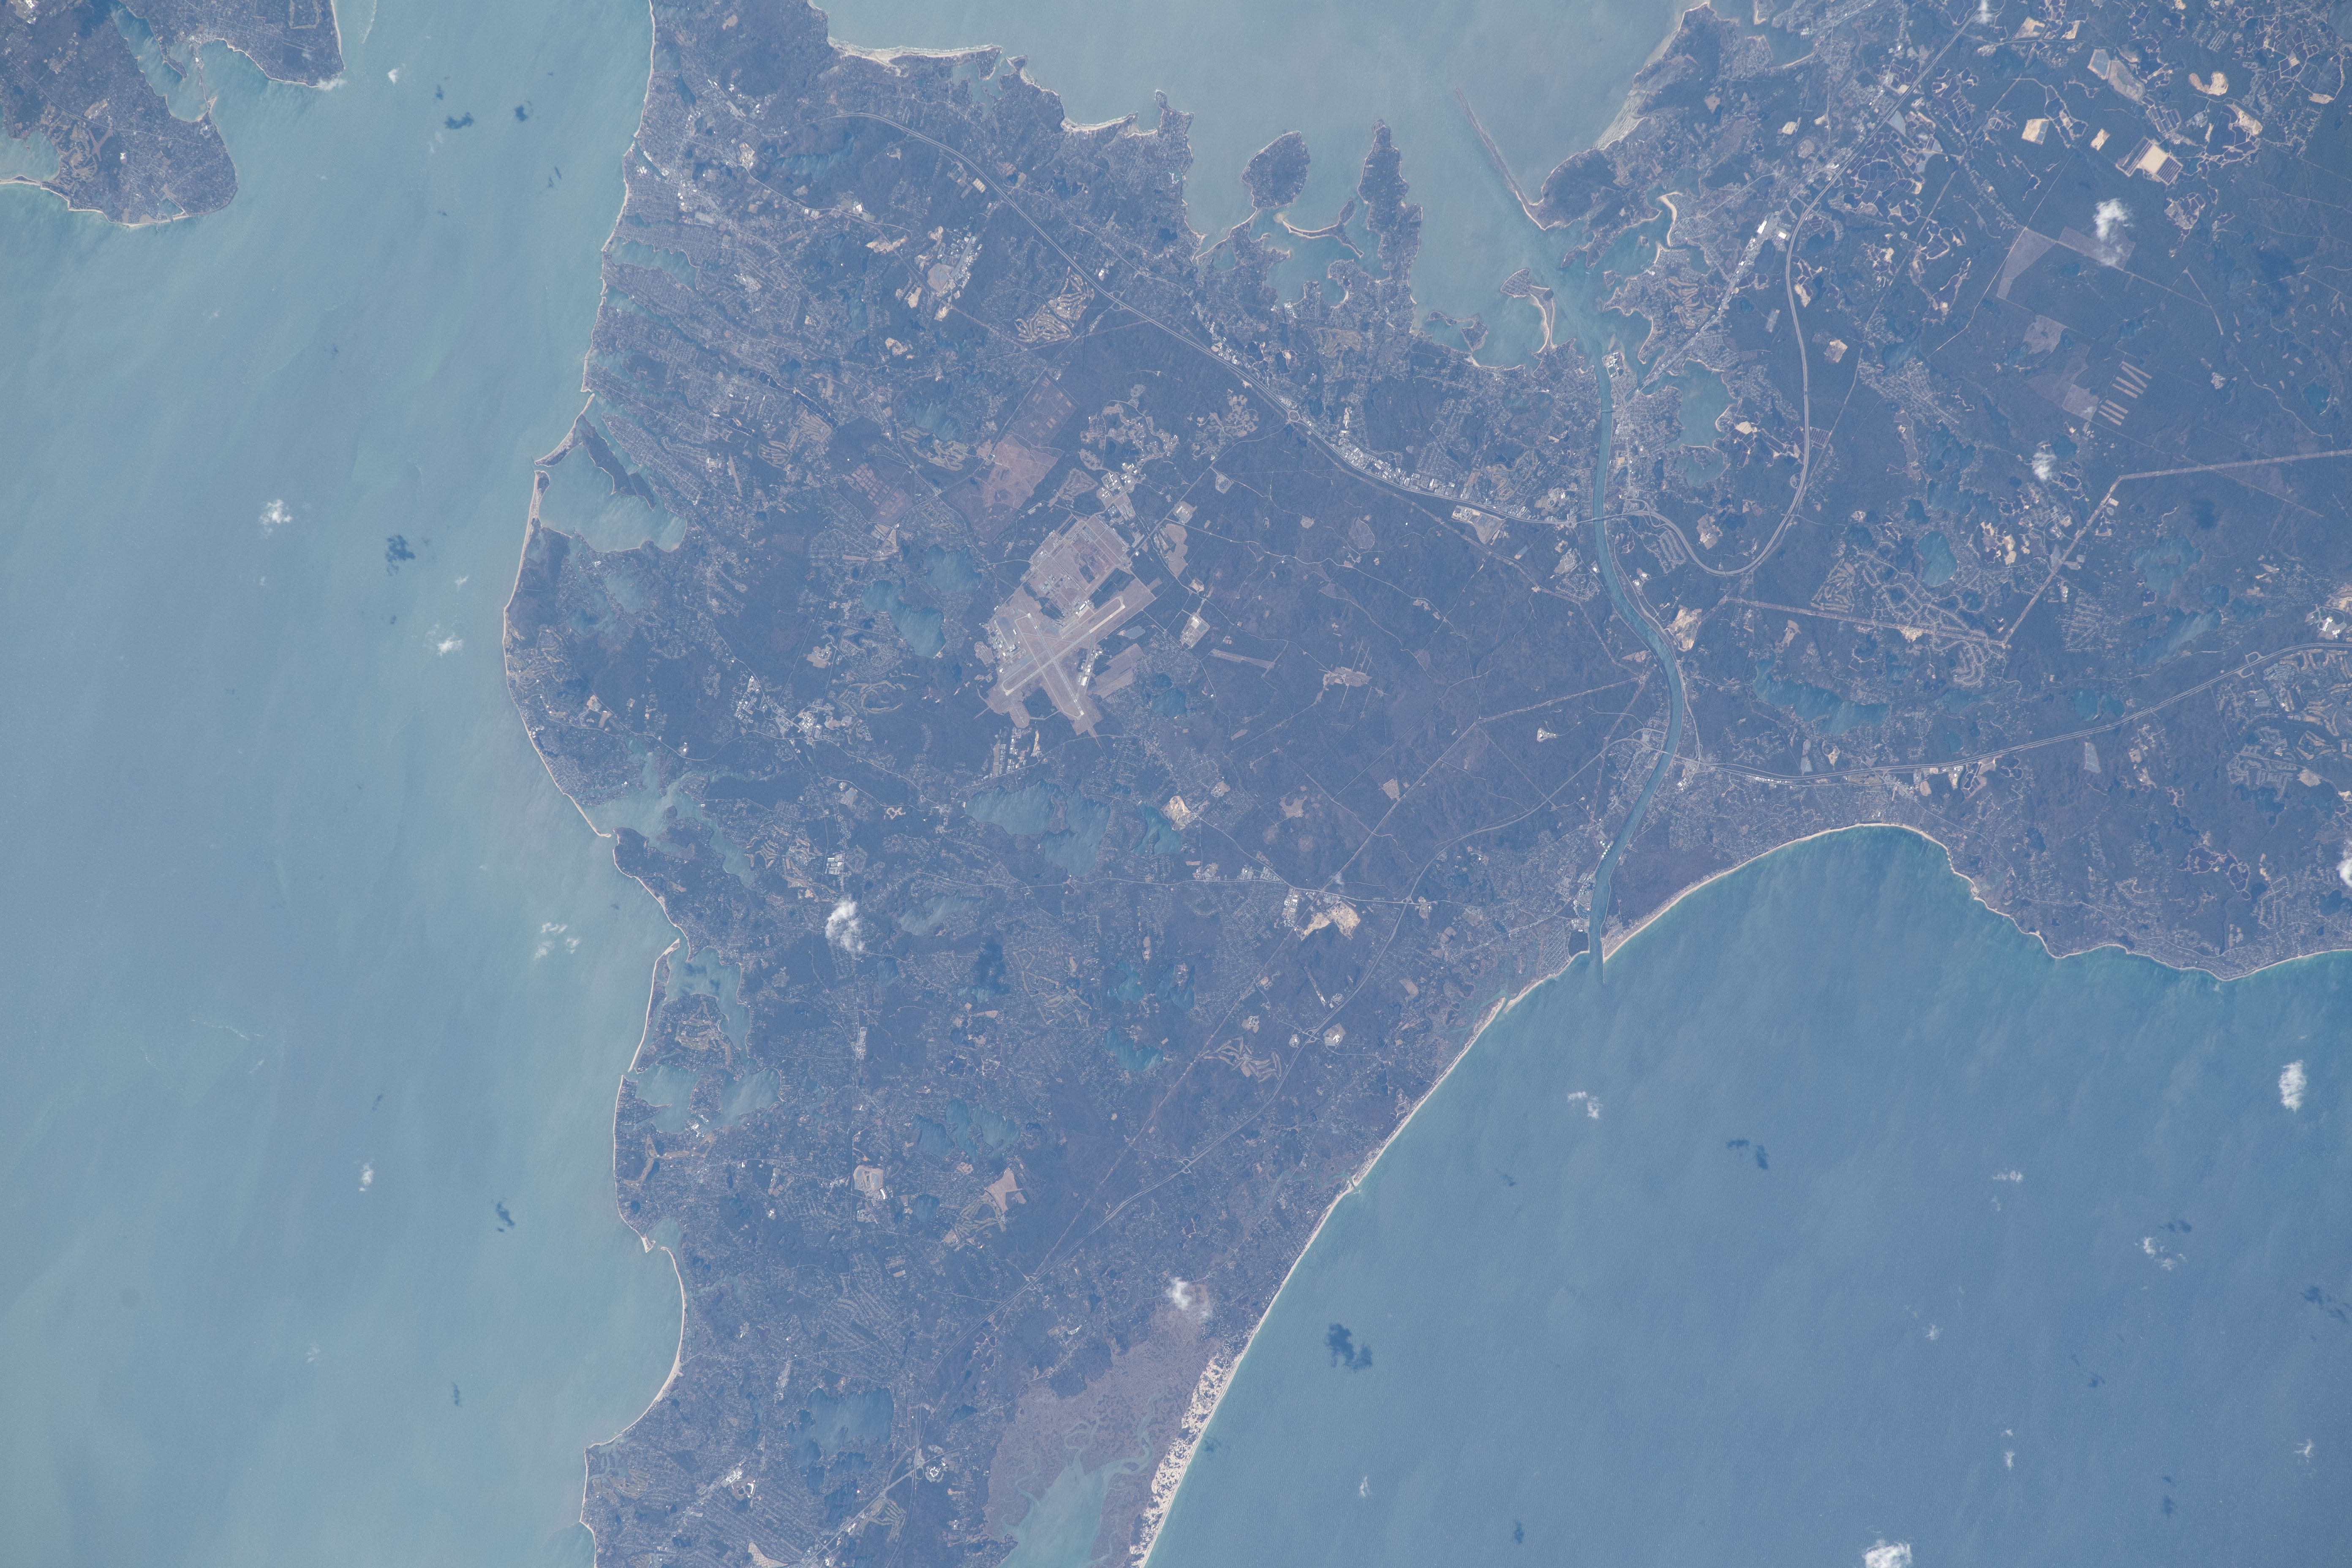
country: USA-MASSACHUSETTS
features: CAPE COD BAY, BUZZARDS BAY, OTIS AIR NATIONAL GUARD BASE
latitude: 41.7
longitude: -70.5
